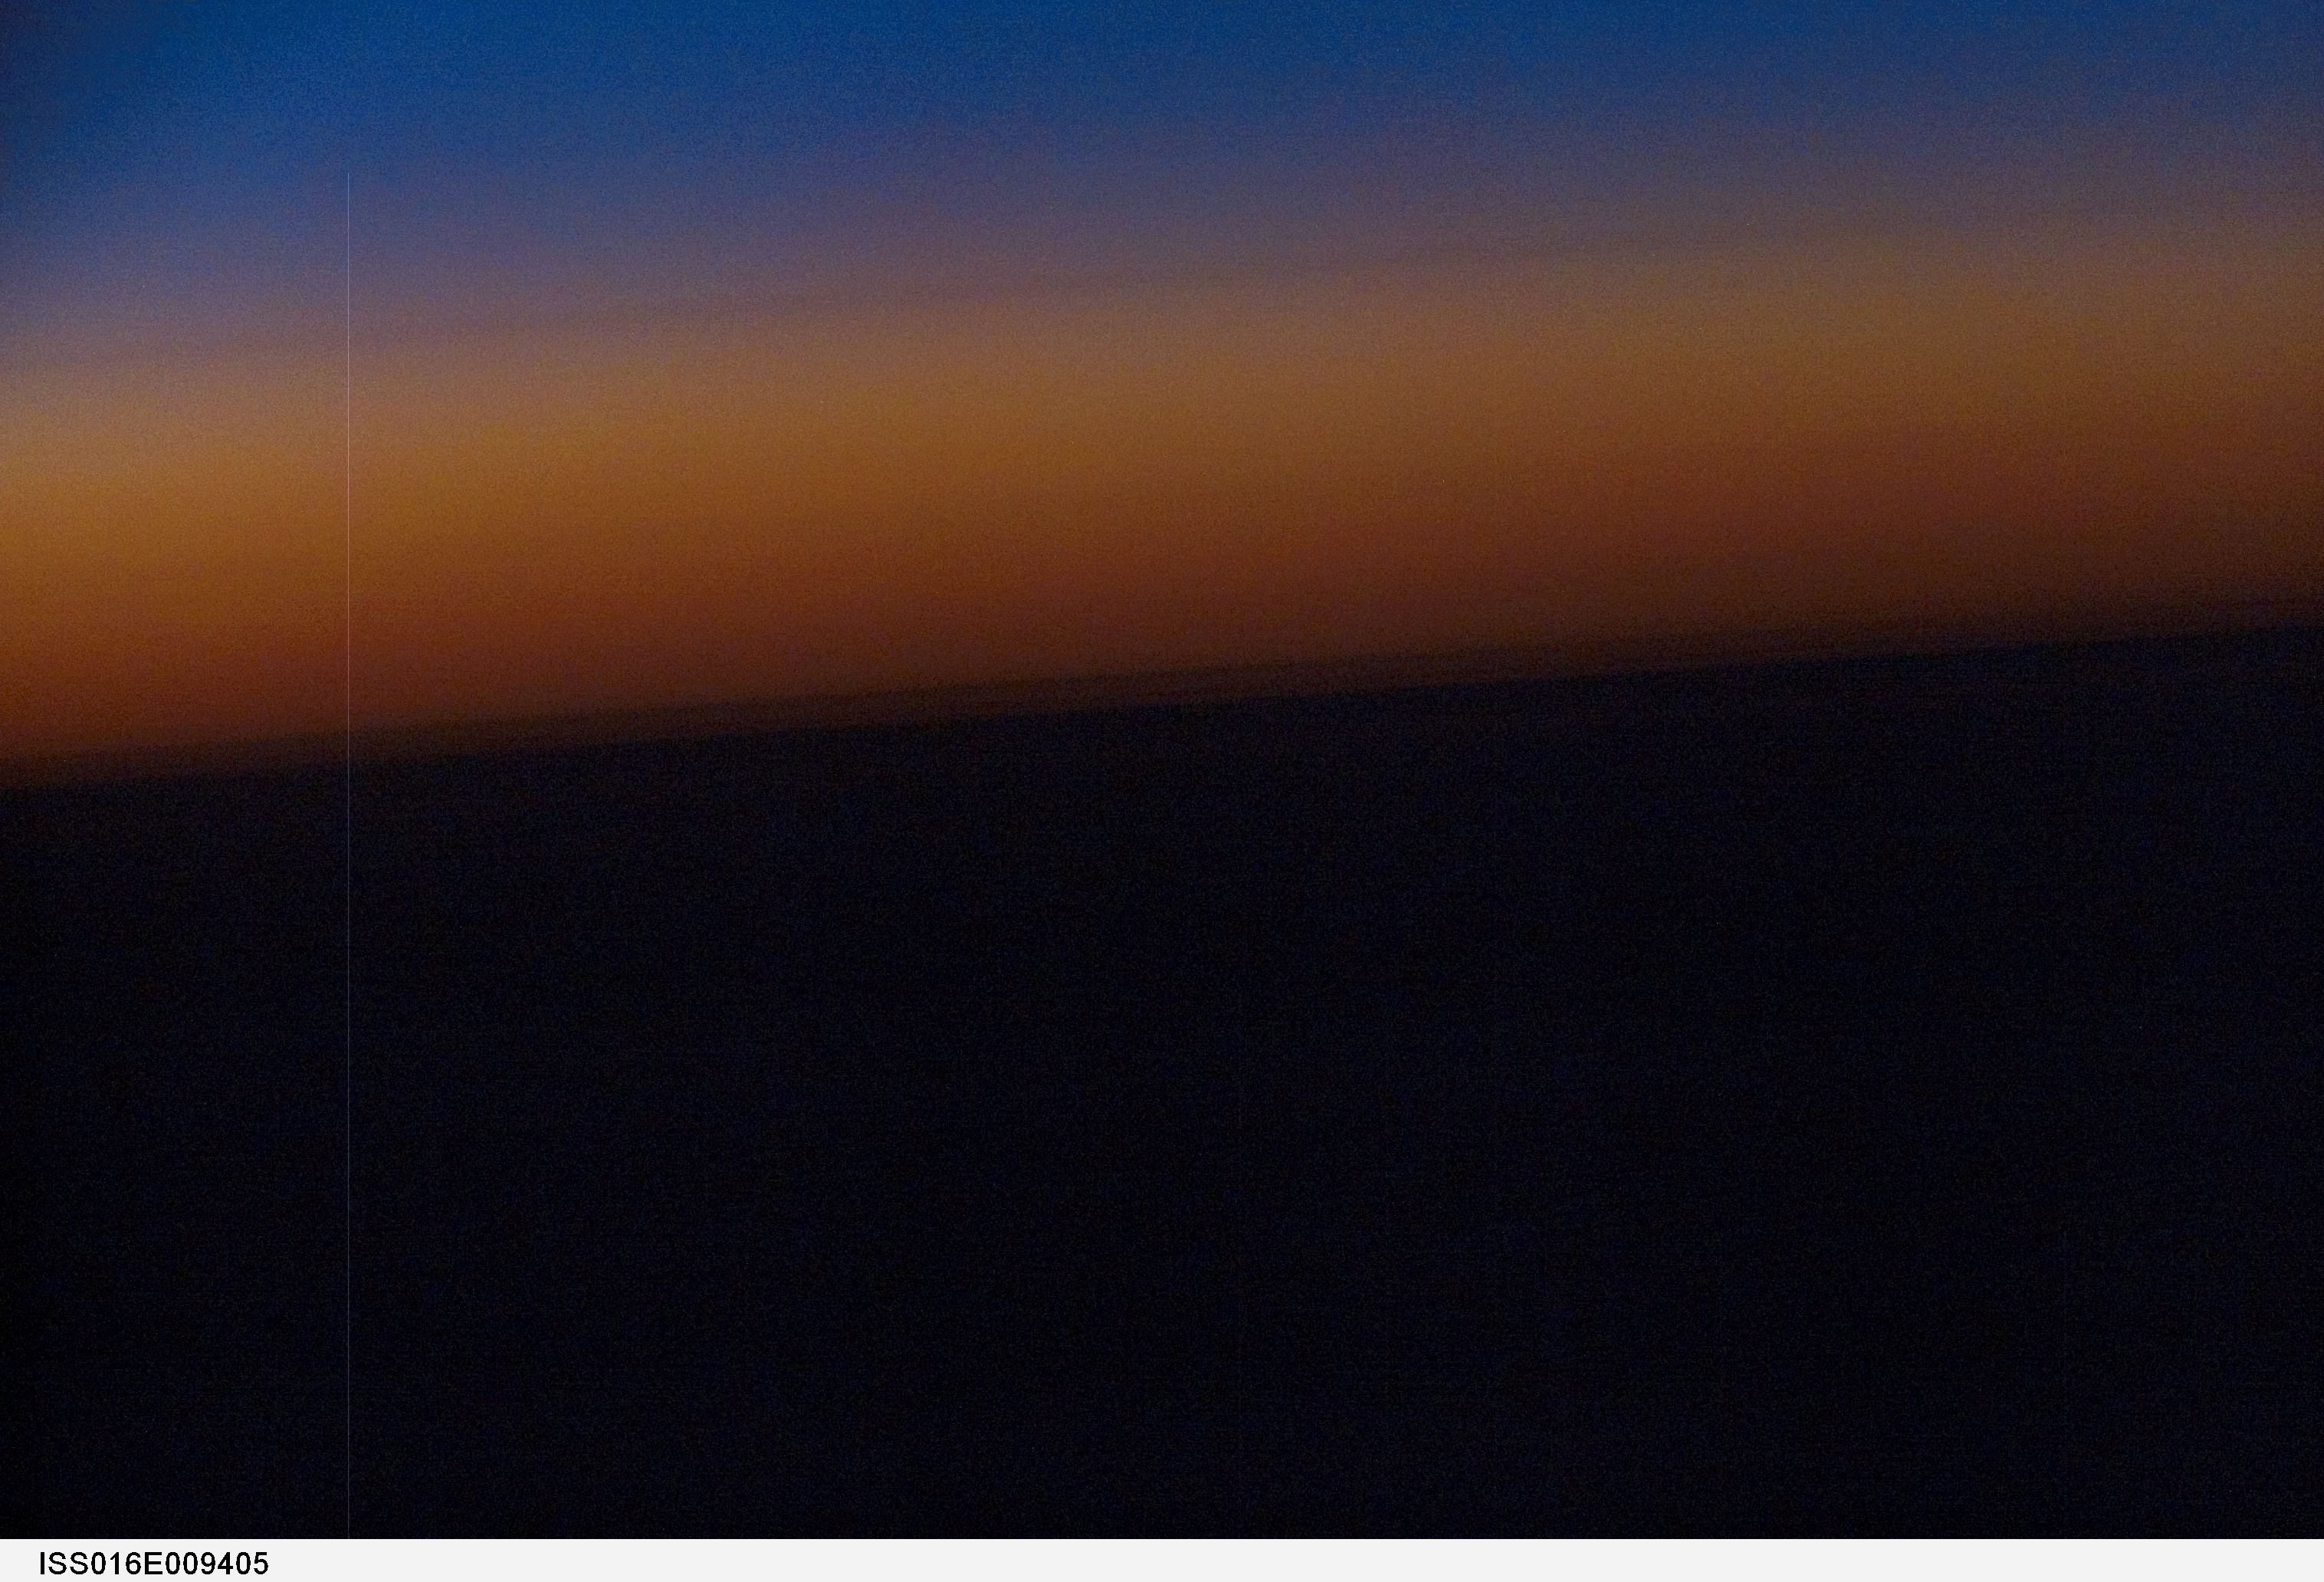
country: PACIFIC OCEAN
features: ATMOSPHERIC LIMB, DAWN
